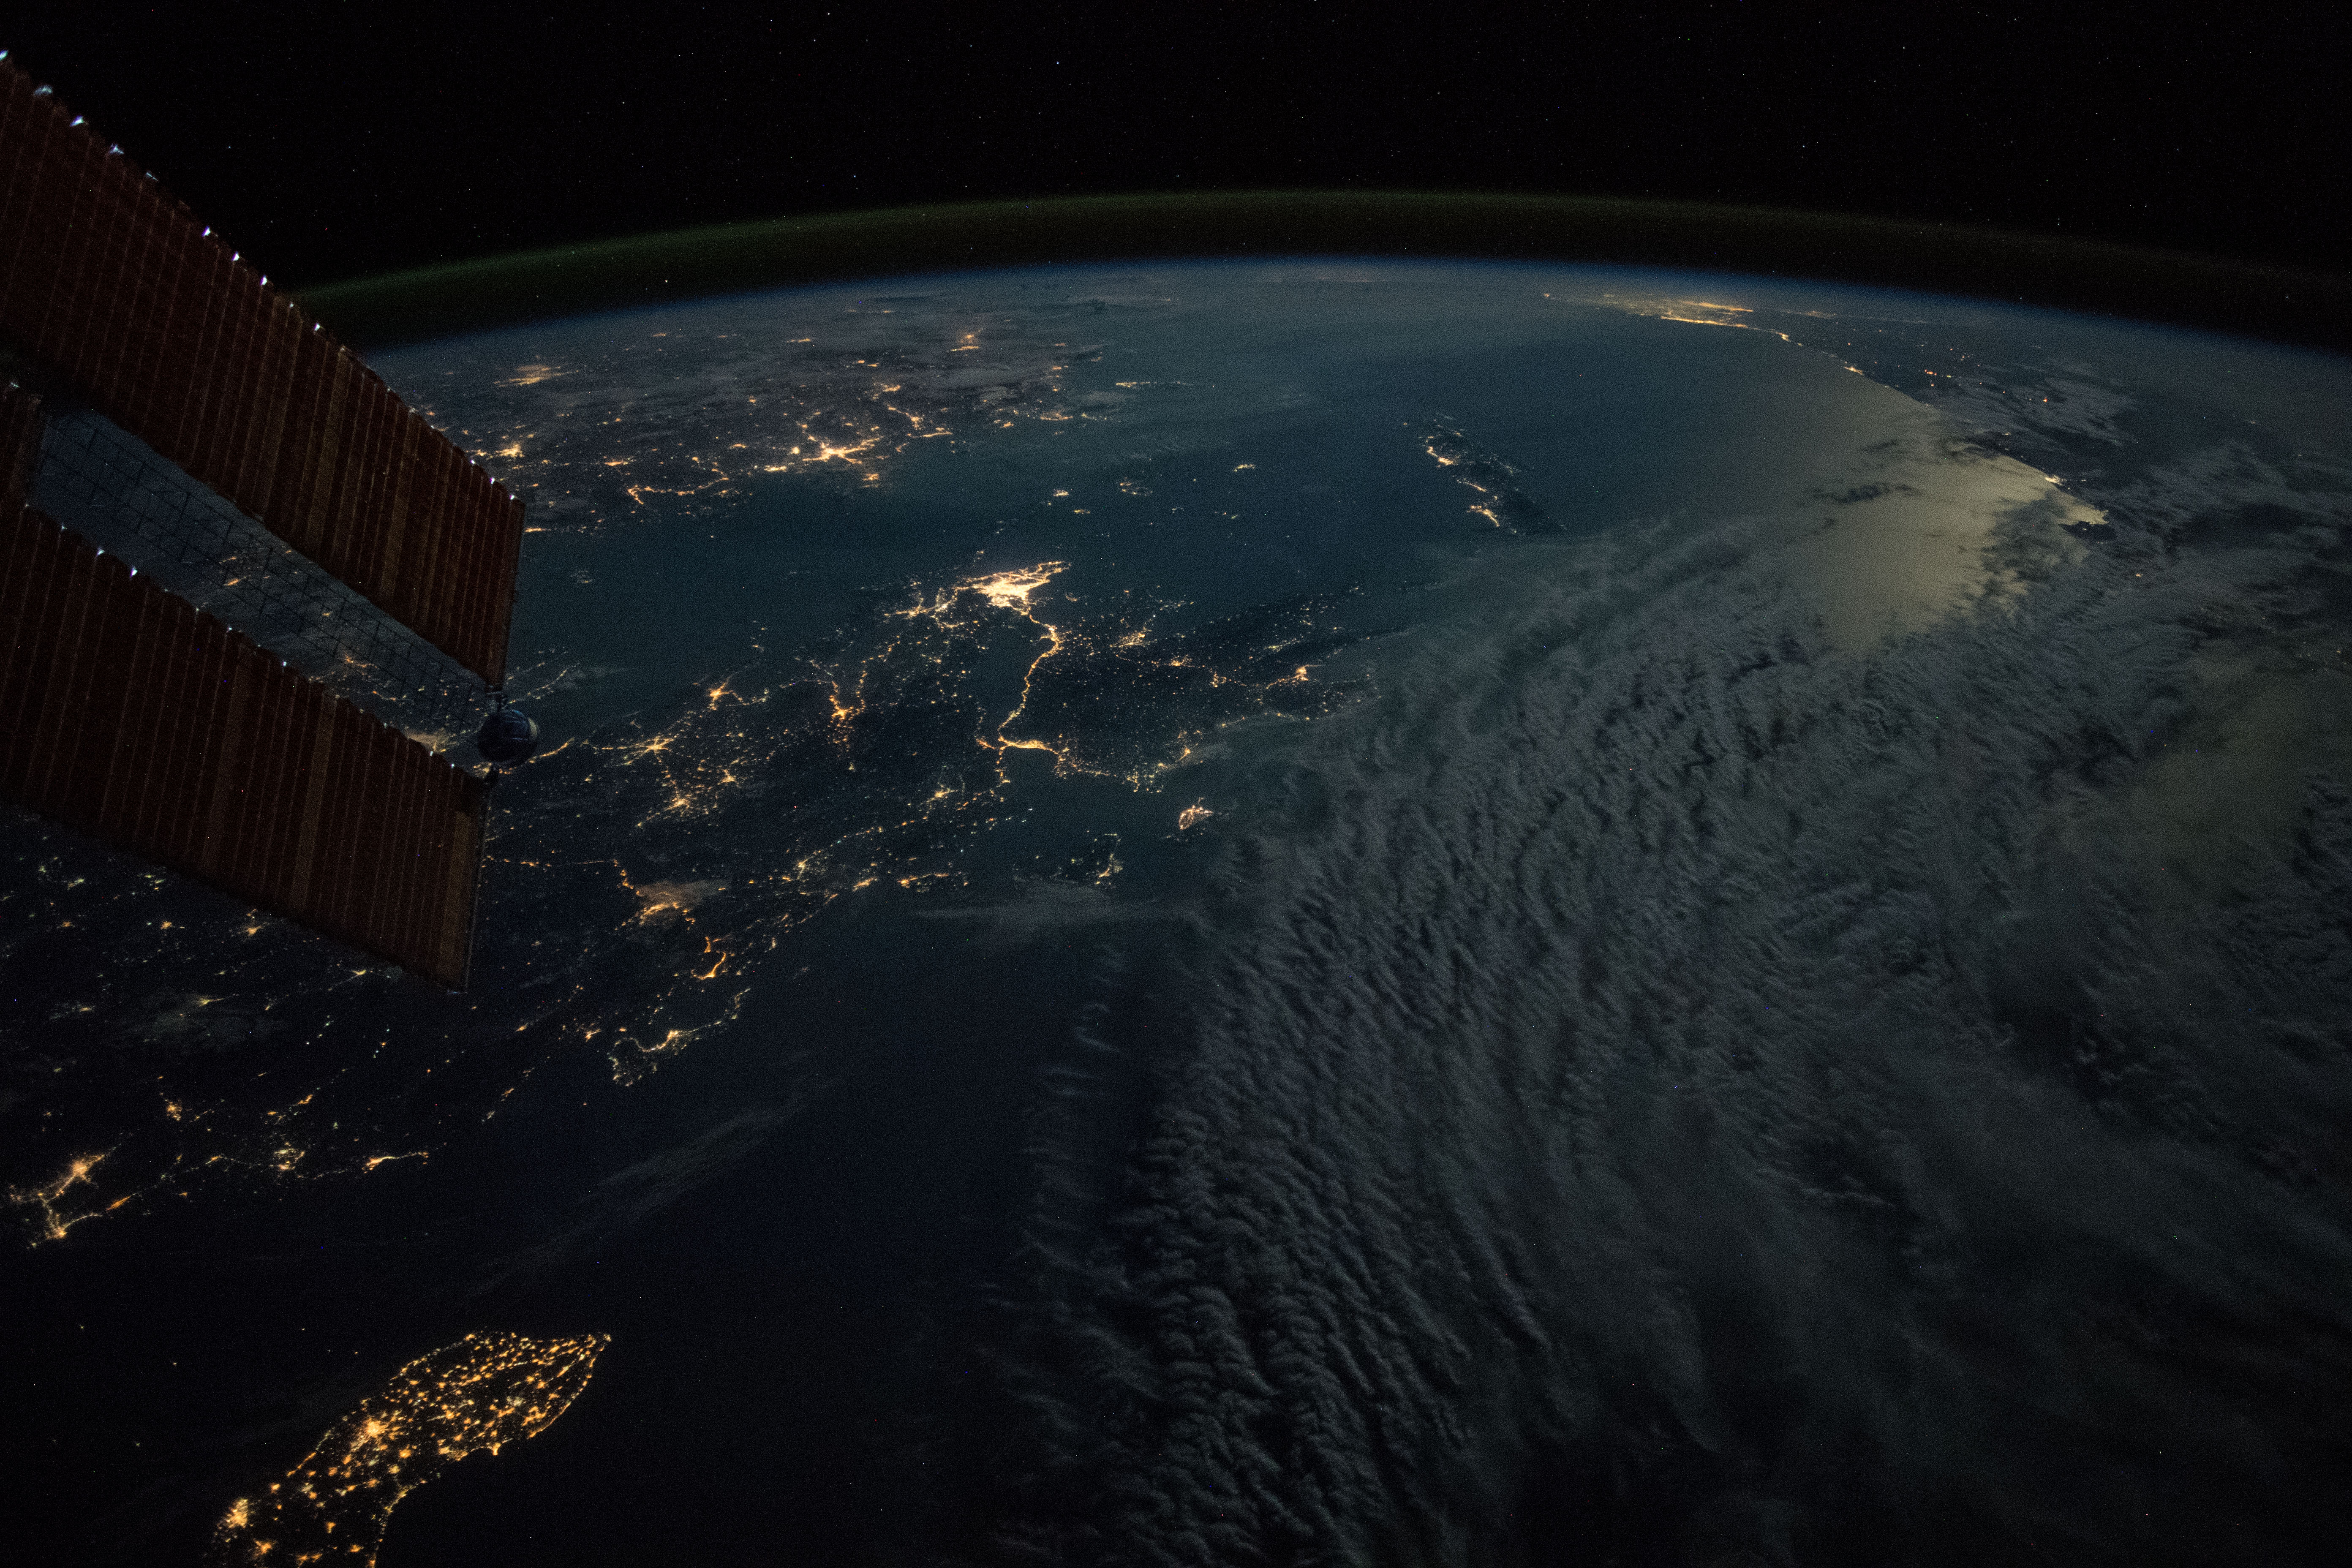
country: GREECE
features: ZAKINTHOS CITY, IONIAN SEA, IONIAN ISLANDS, POTRI ISLAND, KYPARISSIA CITY, KALAMATA CITY, ATHENS CITY
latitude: 37.5
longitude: 21.2
